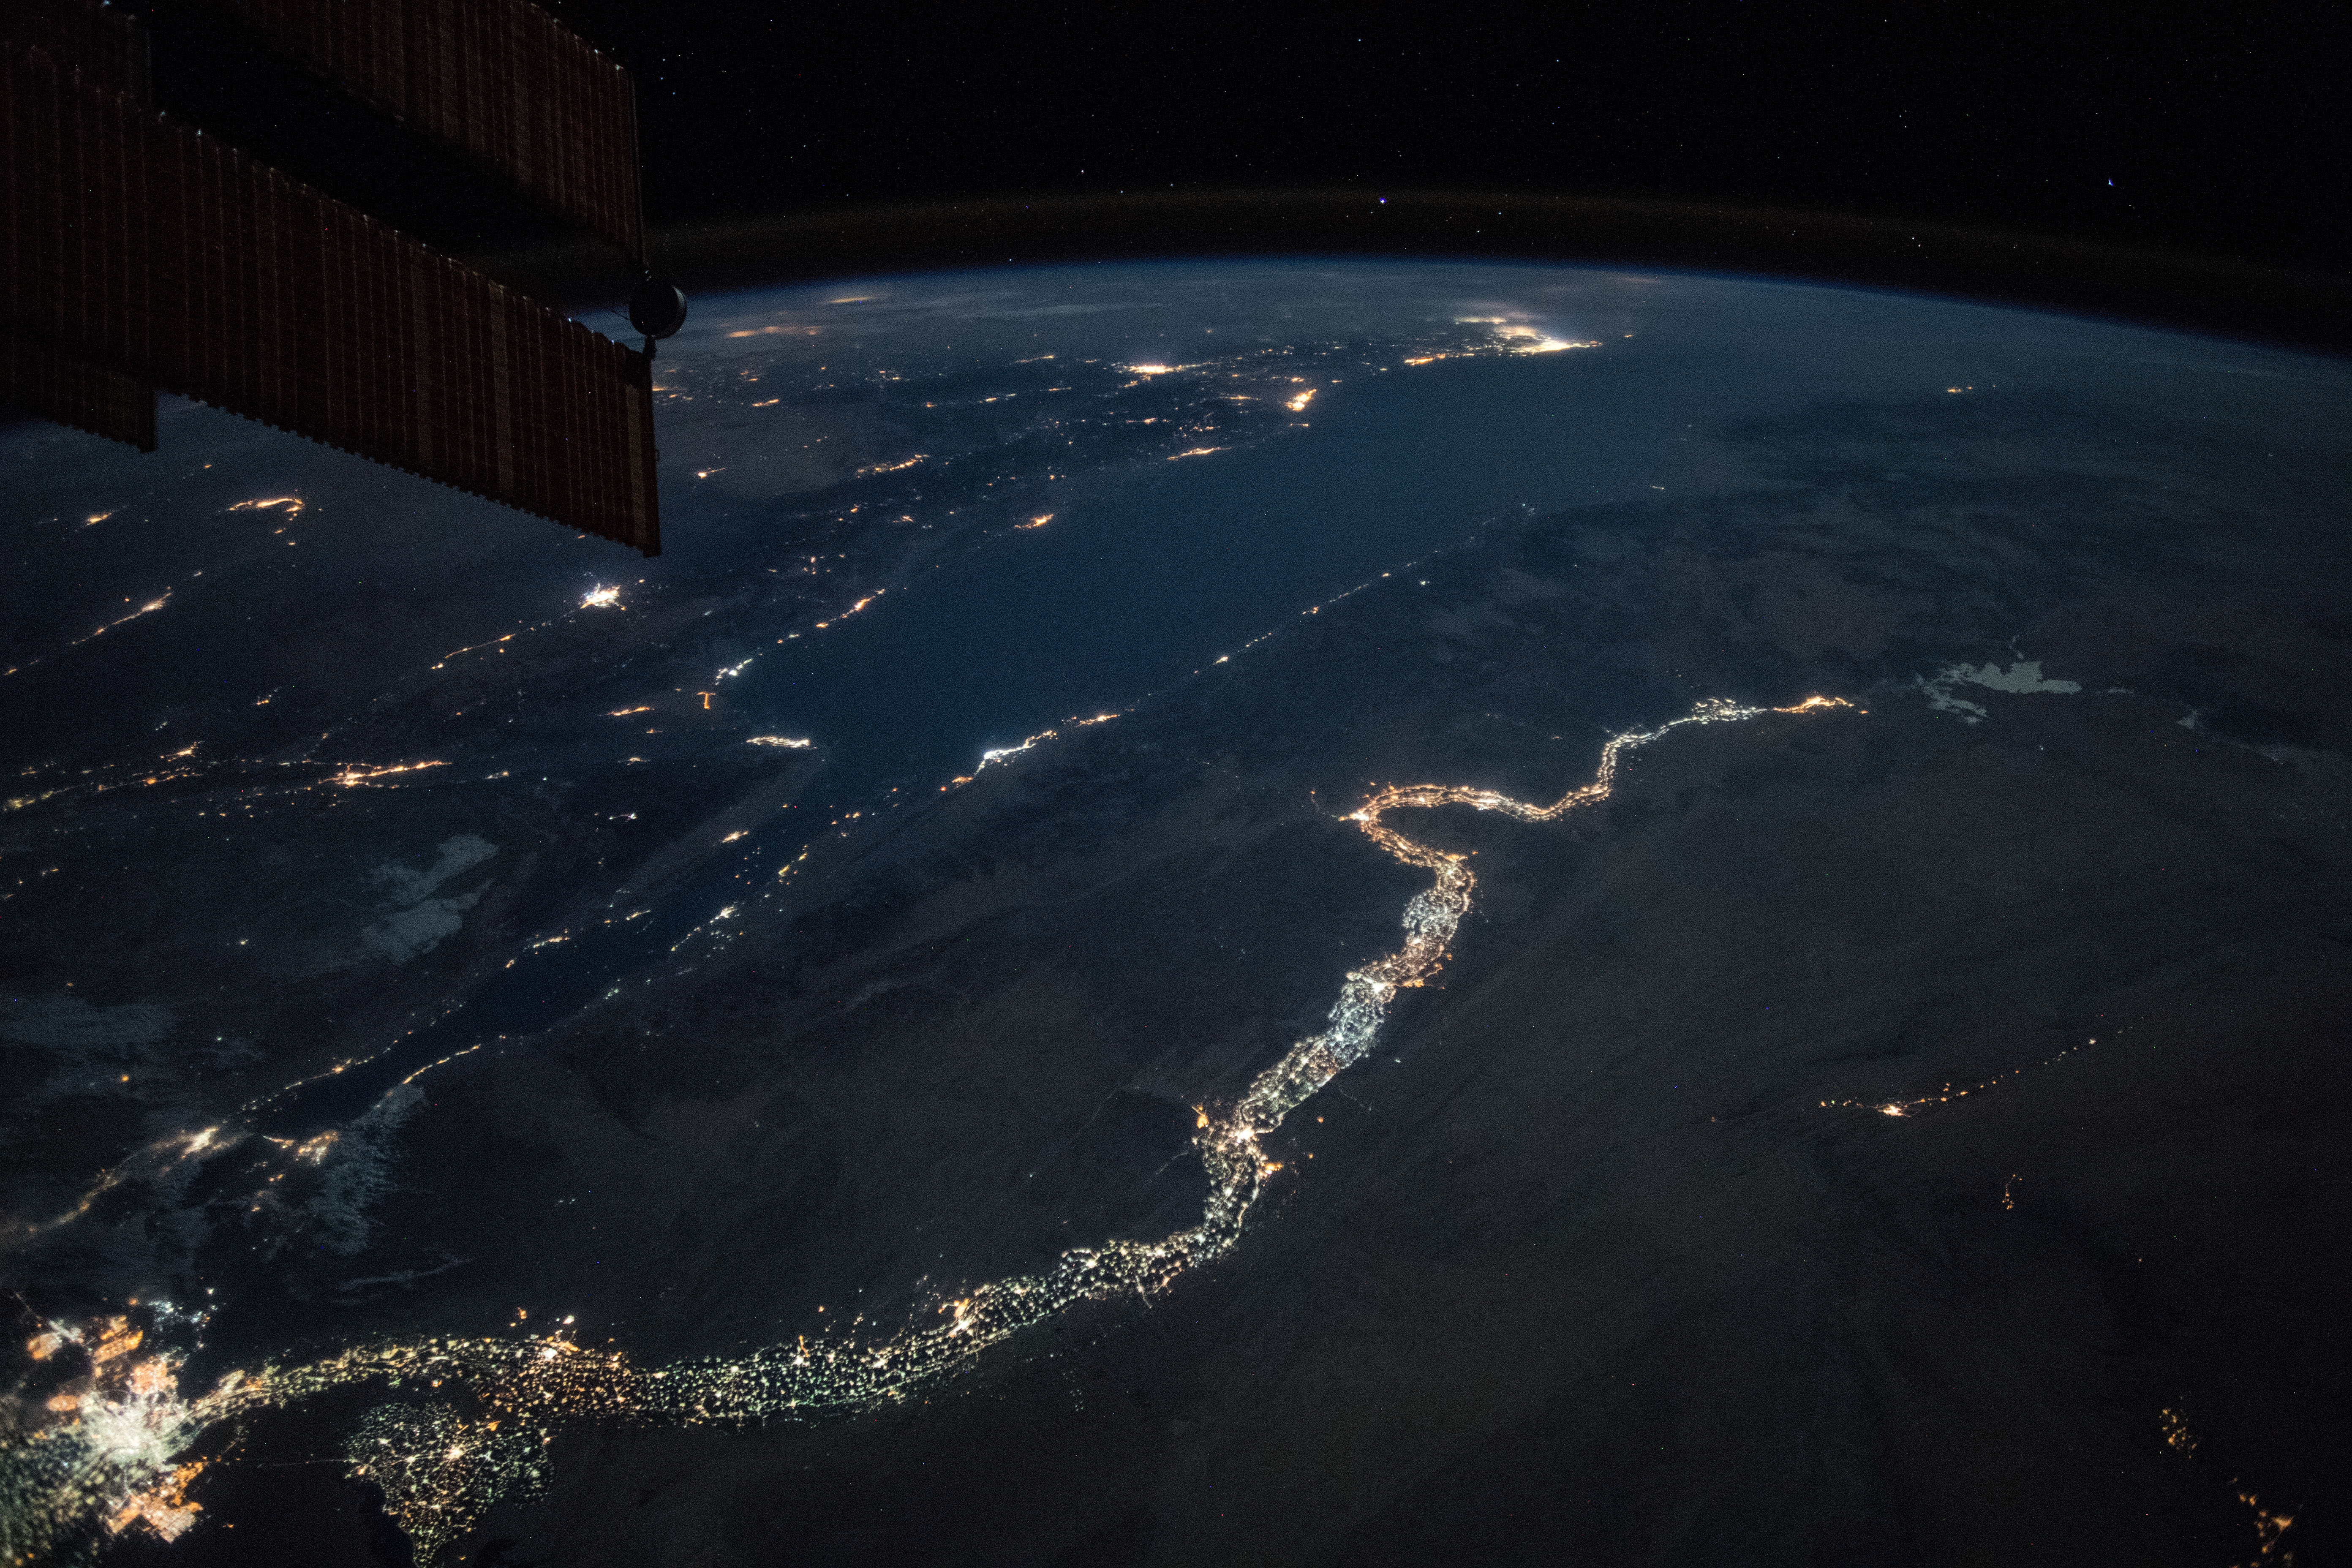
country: EGYPT
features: EASTERN DESERT, QENA CITY, GERGA CITY, SOHJAG, TAHTA CITY, GULF OF SUEZ, GULF OF AQABA, CAIRO CITY, FAIYUM CITY, MALLAWI CITY, NILE RIVER, NIGHT, EARTH LIMB
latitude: 26.7
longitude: 33.0
